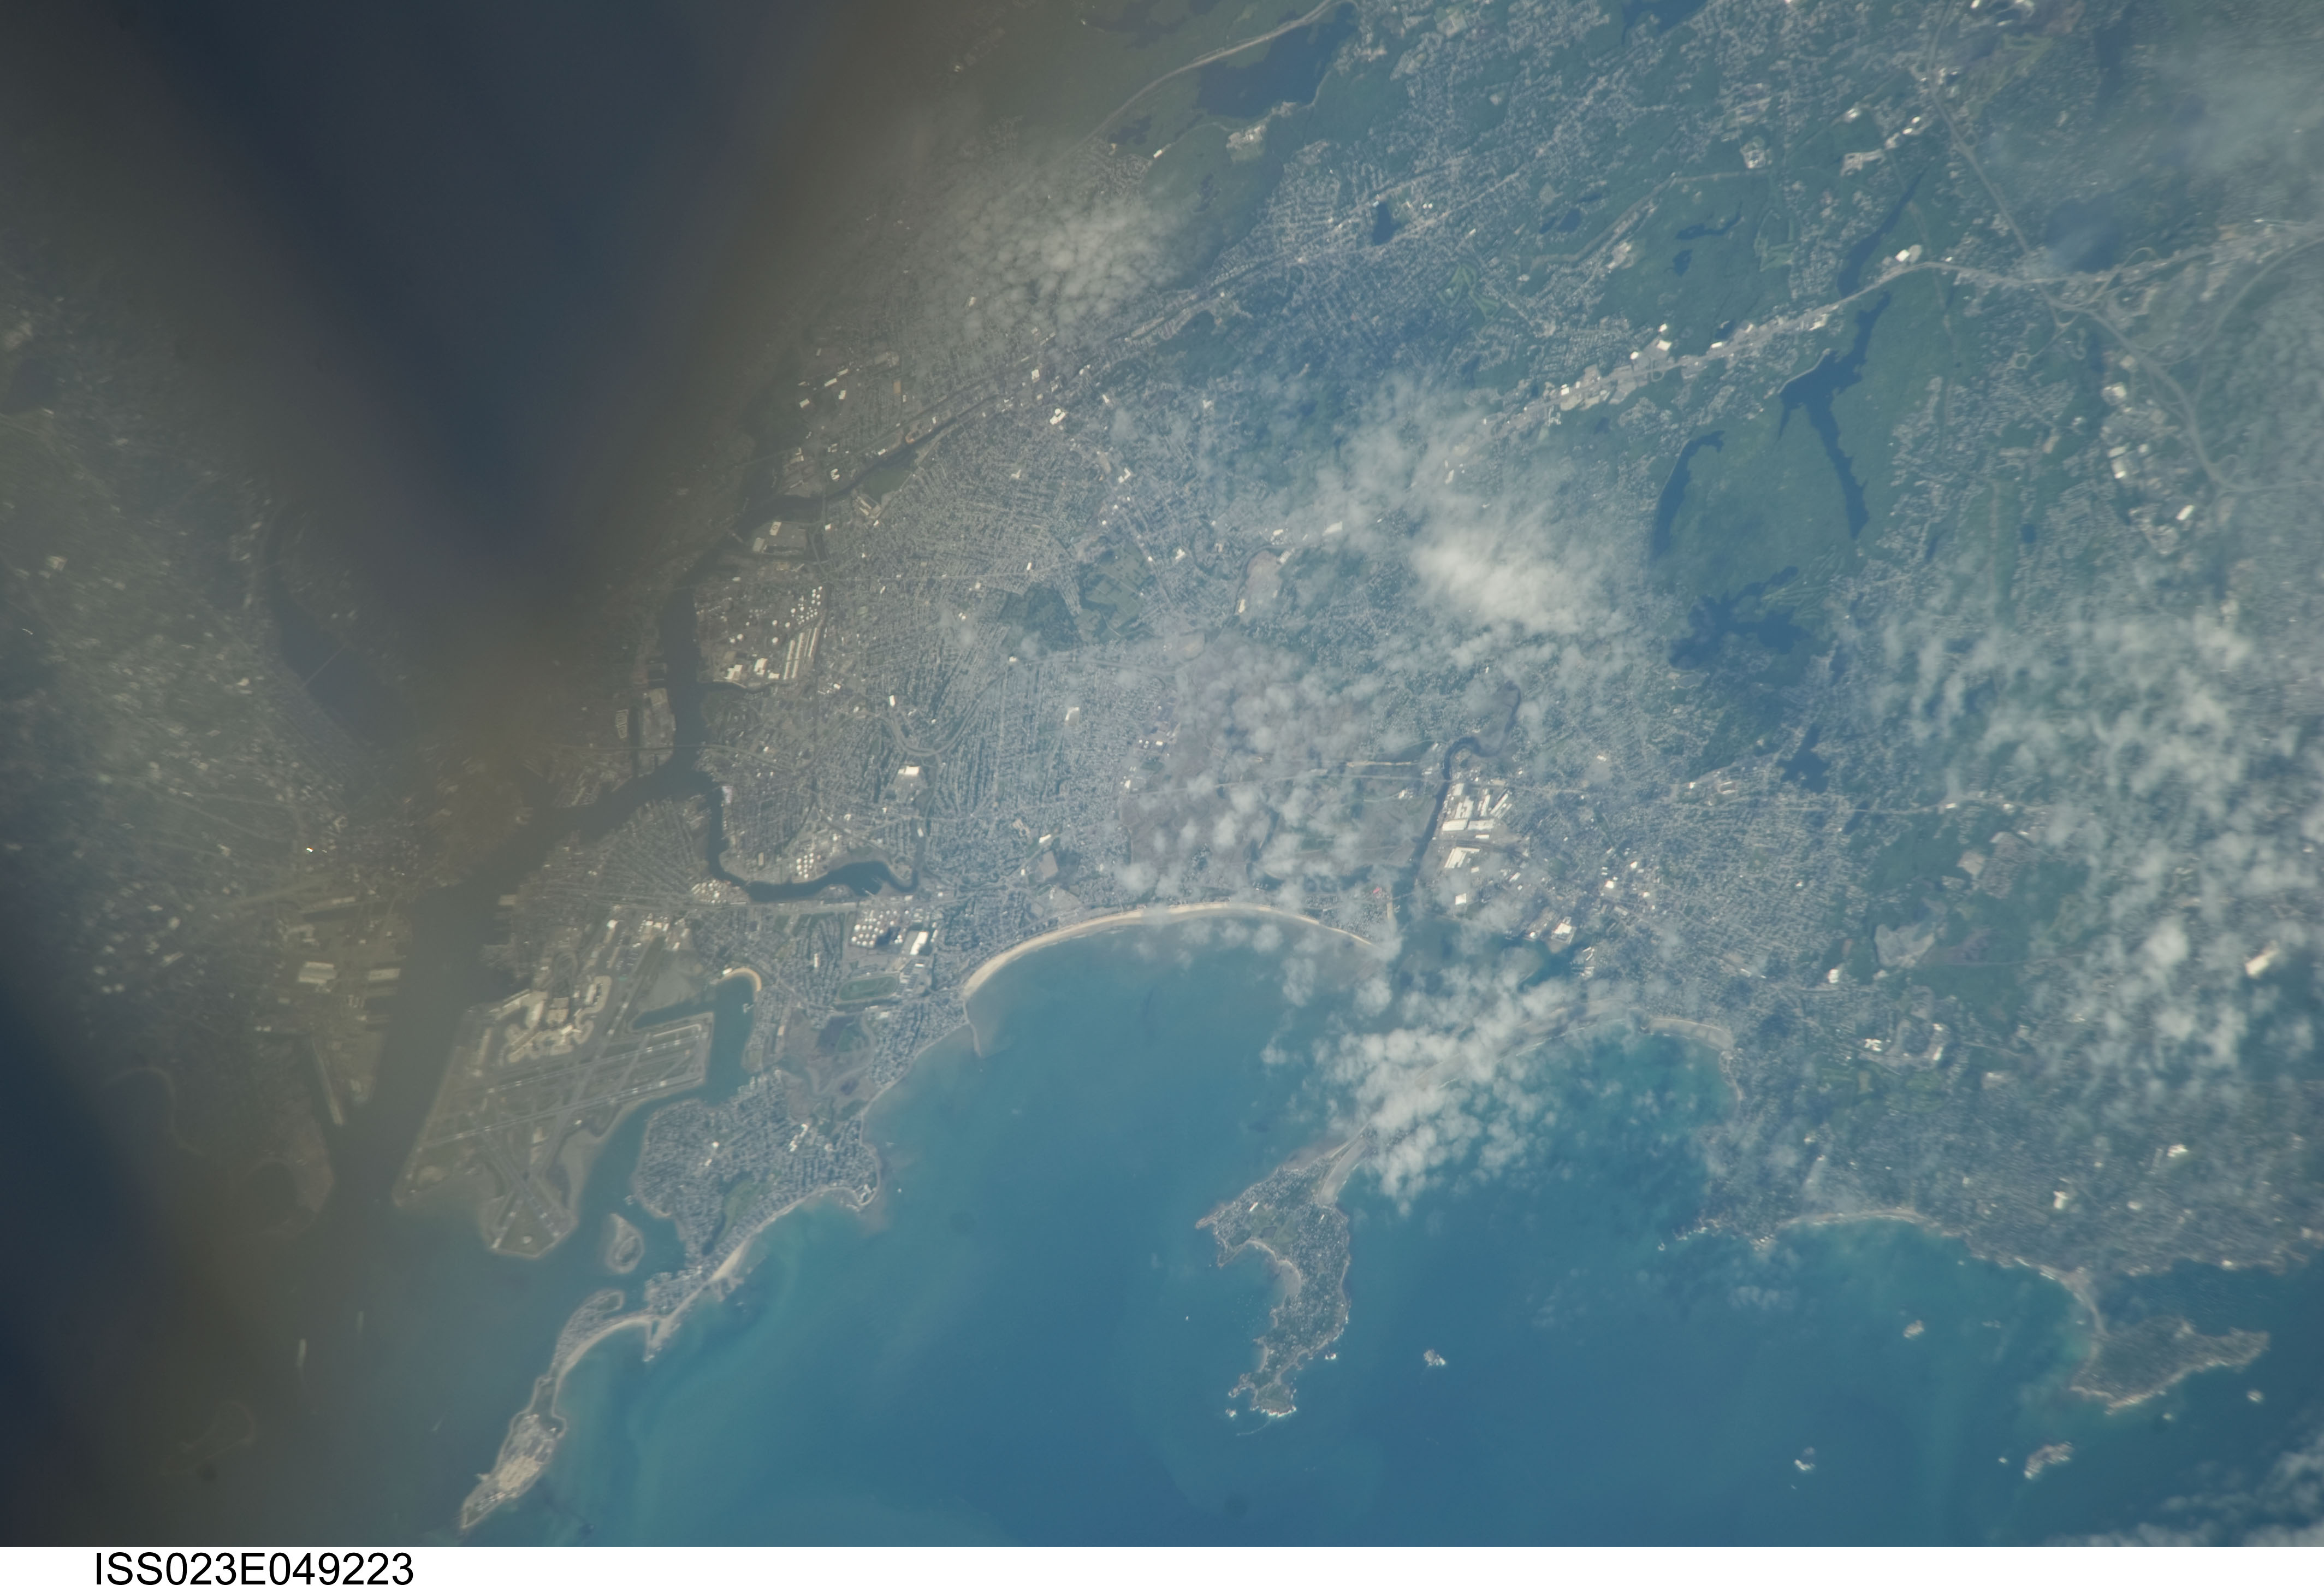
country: USA-MASSACHUSETTS
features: BOSTON, LOGAN AIRPORT, BROAD SOUND
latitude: 42.4
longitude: -71.0
